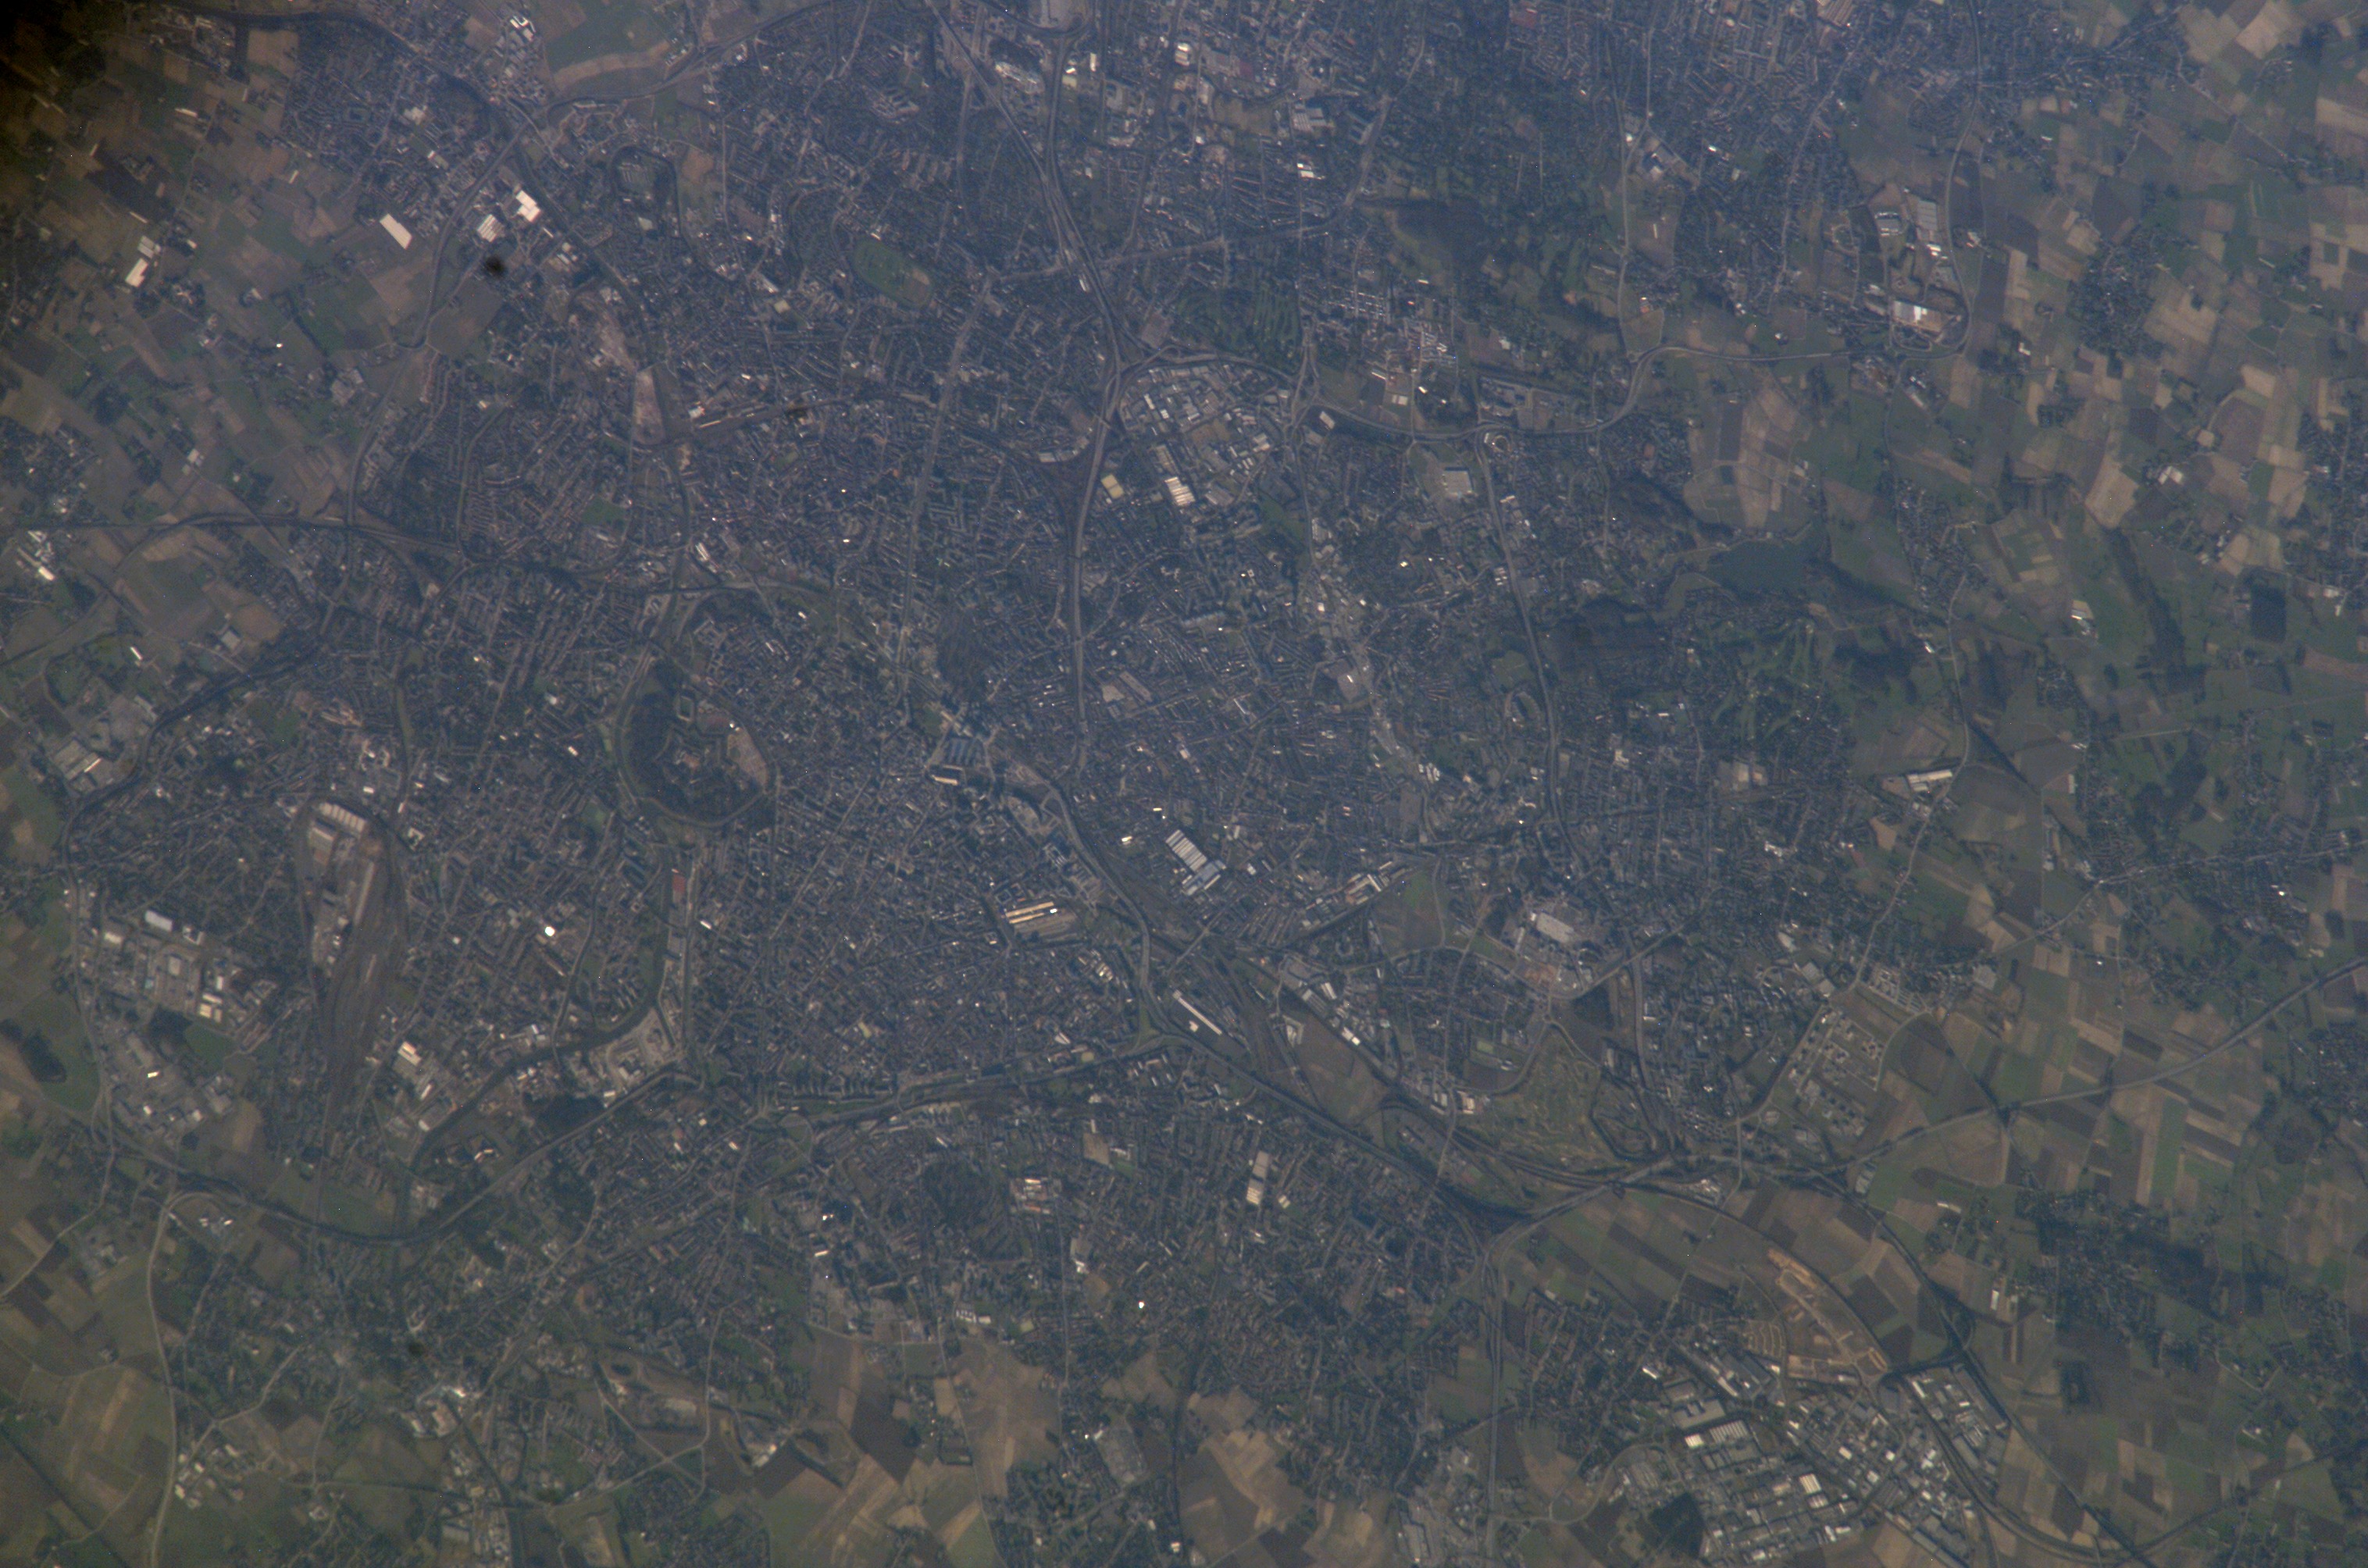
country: FRANCE
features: LILLE URBAN AREA, AGR., ROADS
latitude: 50.6
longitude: 3.1
